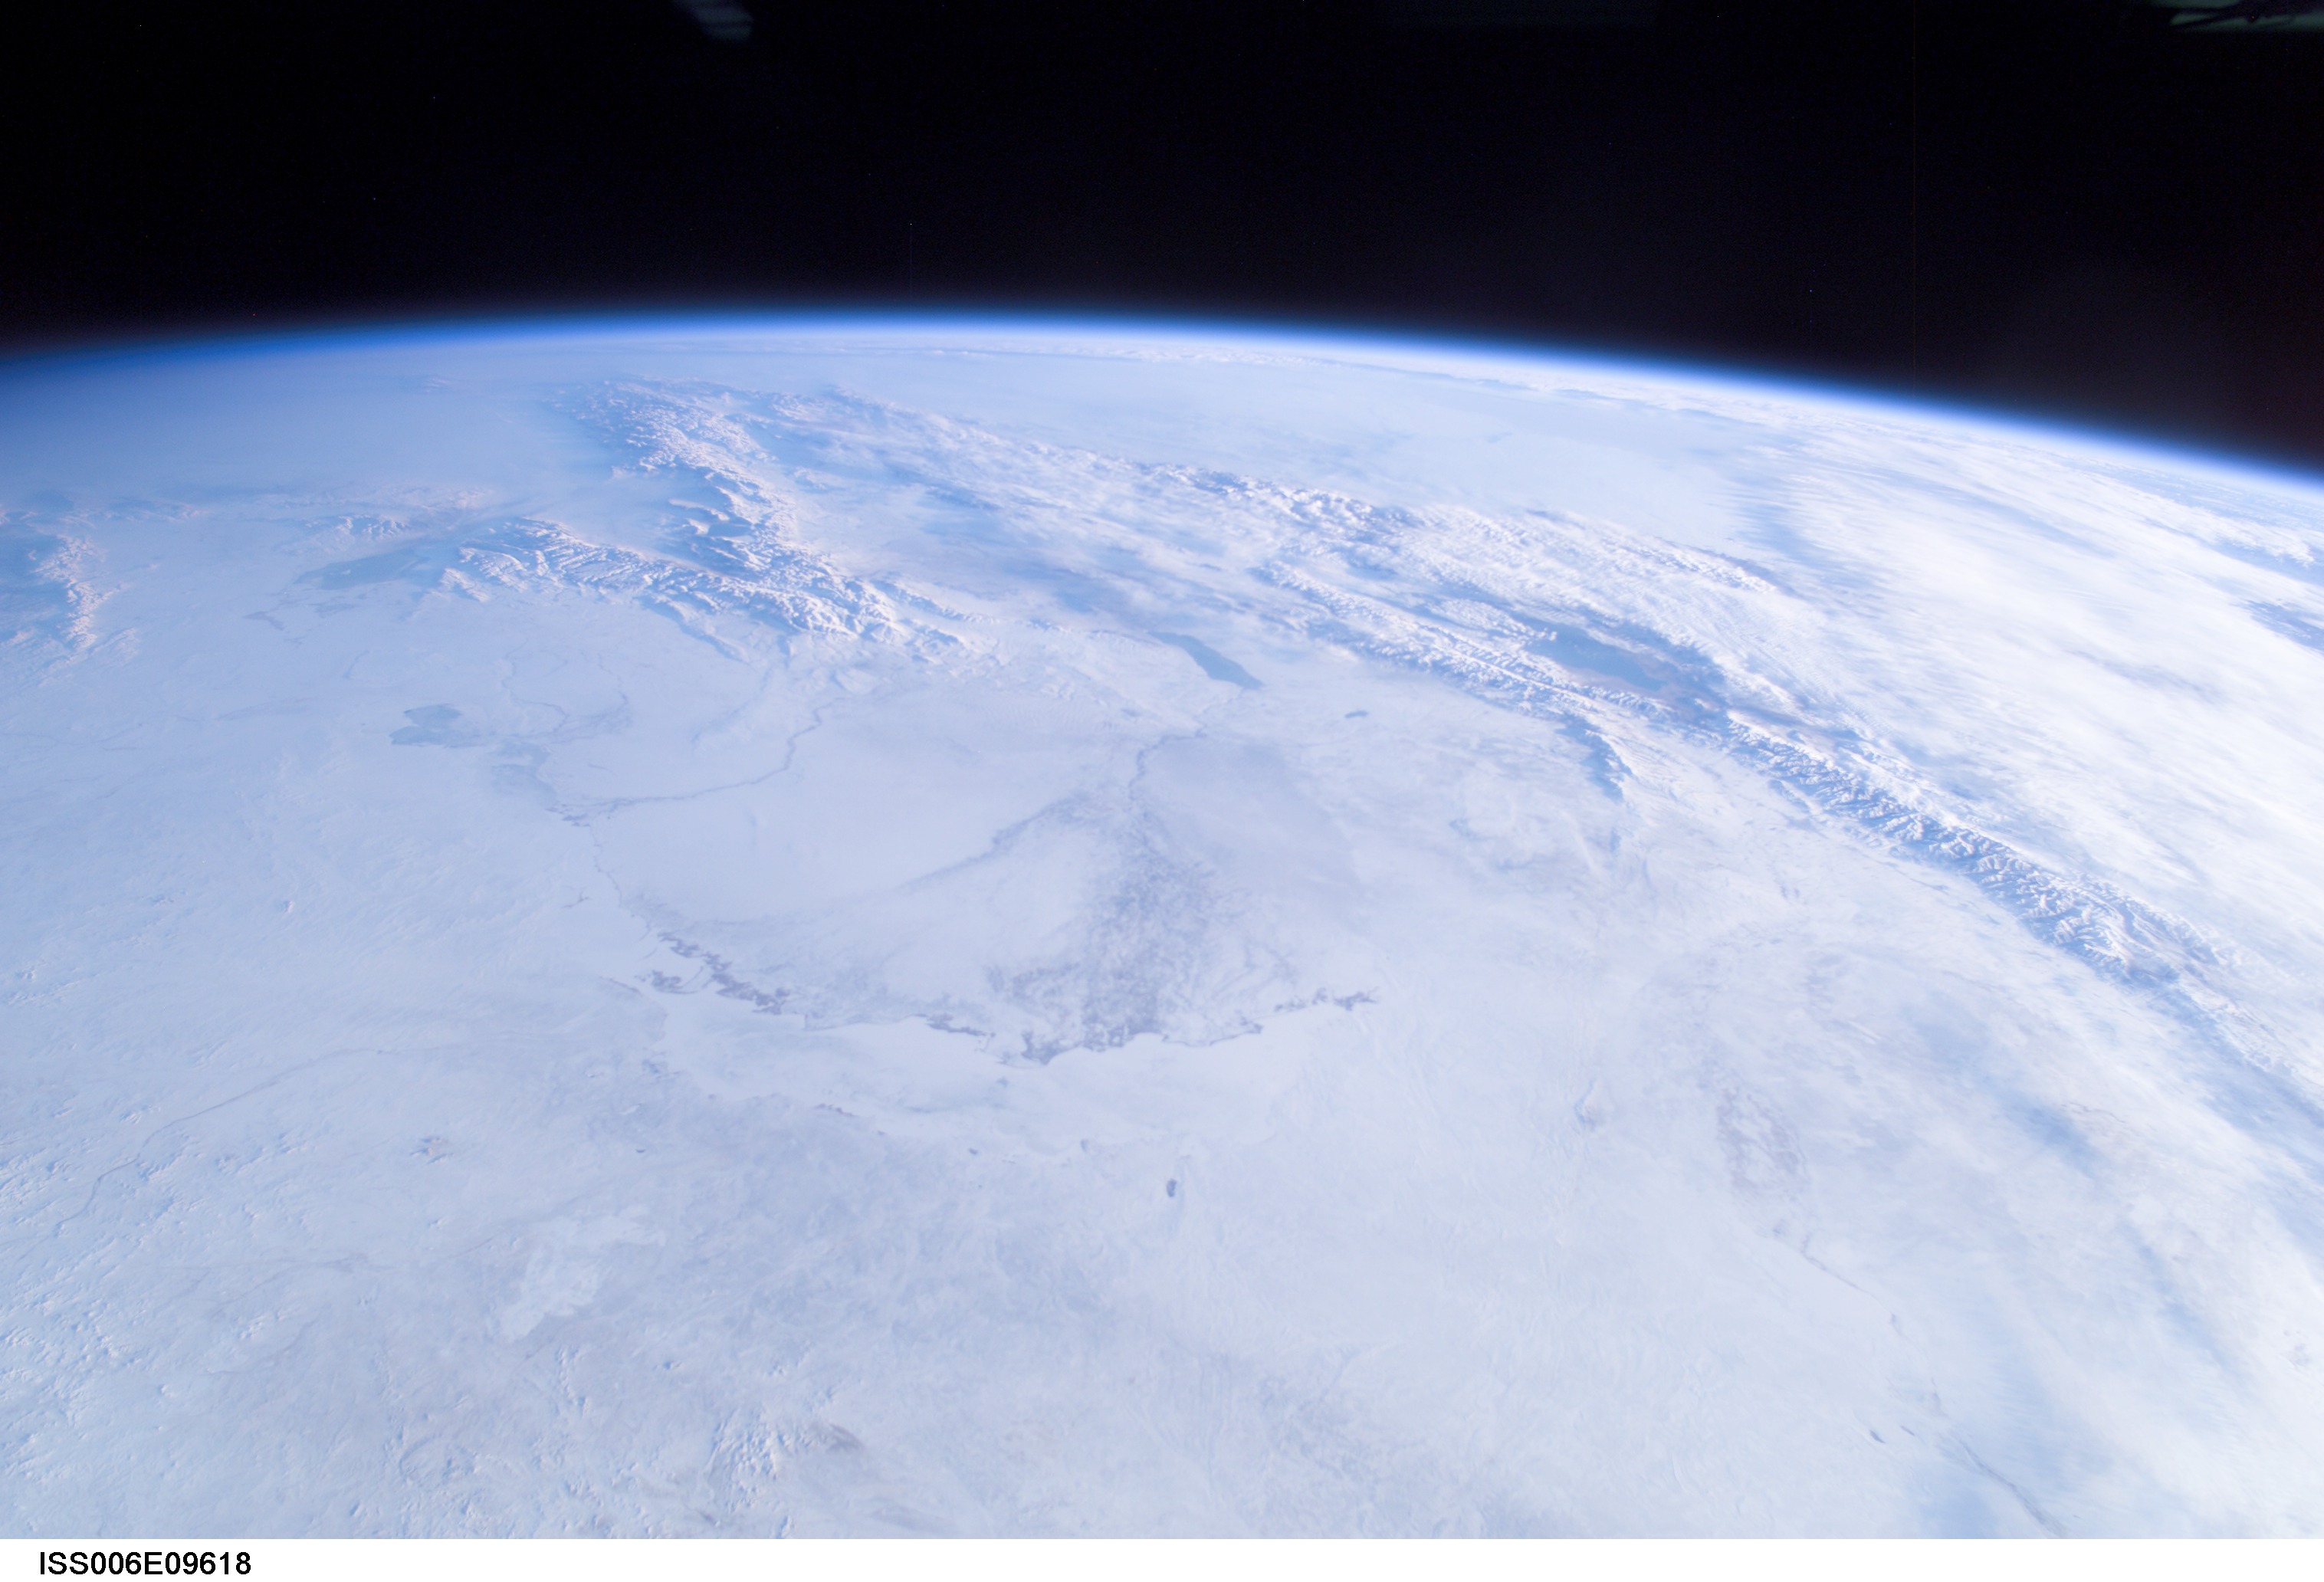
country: RUSSIAN FEDERATION
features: PAN-LAKE BALKHASH REGION, SNOW
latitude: 45.5
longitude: 75.0
